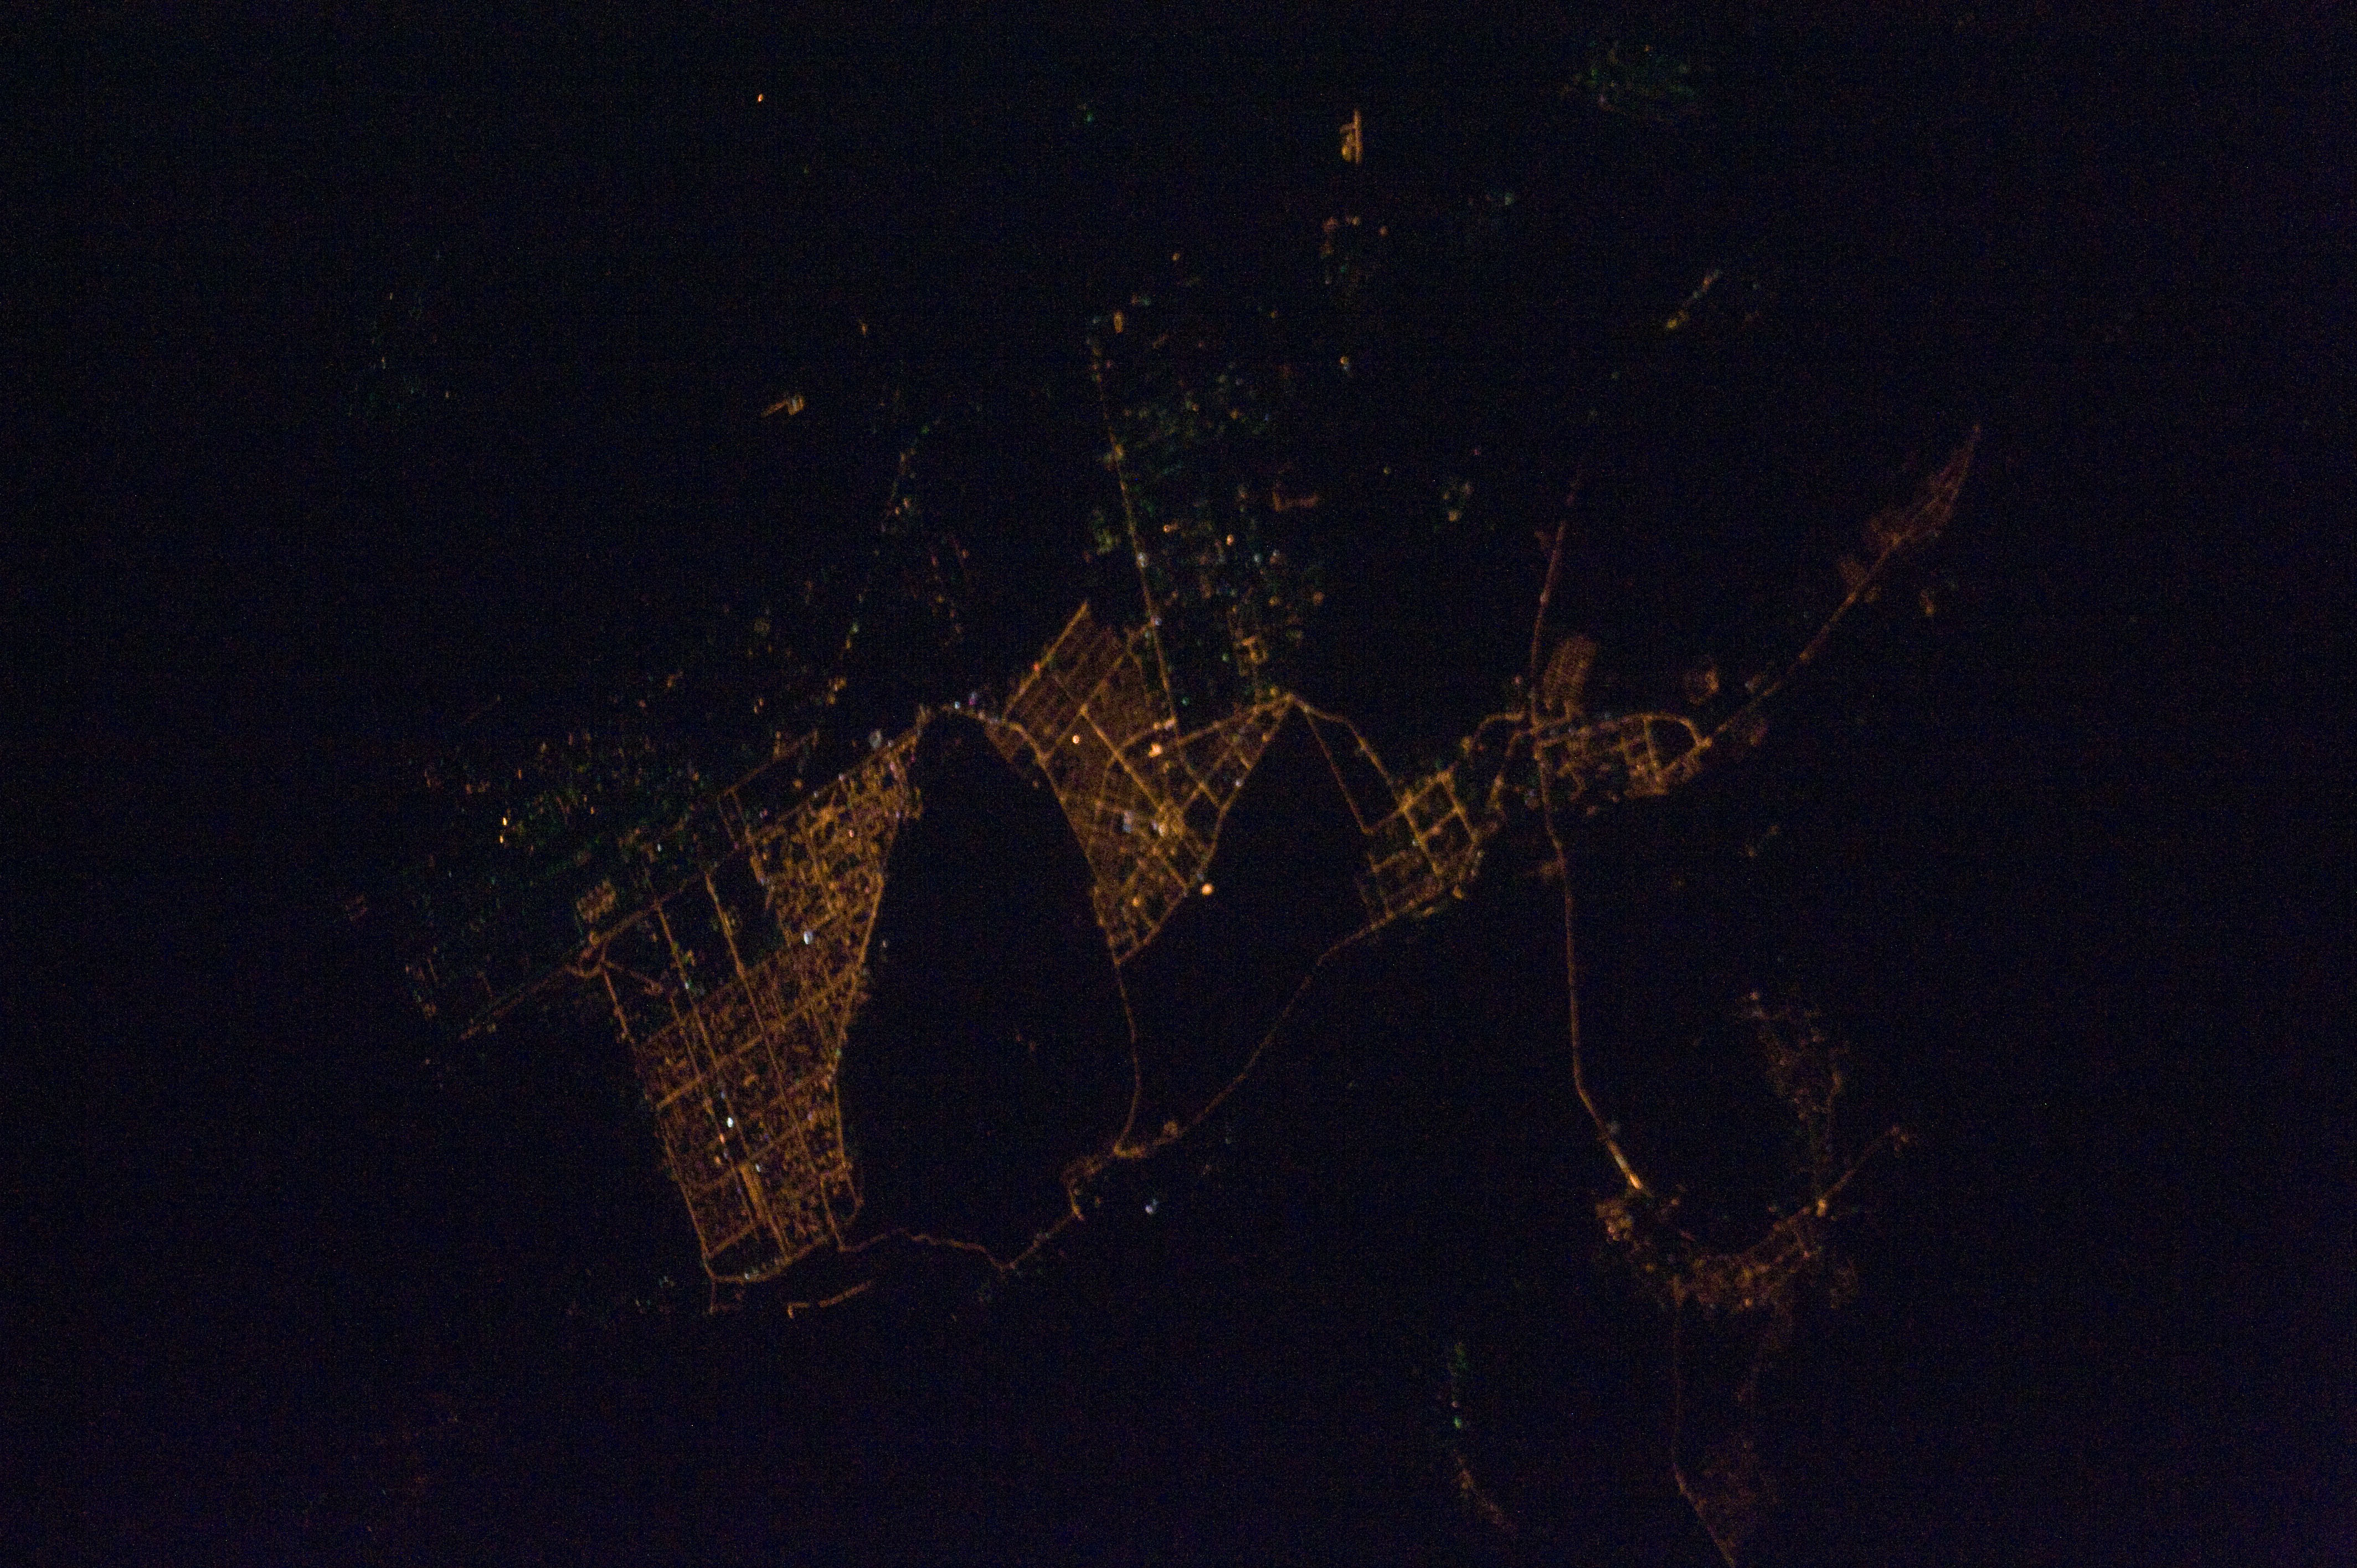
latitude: 53.5
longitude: 49.4
